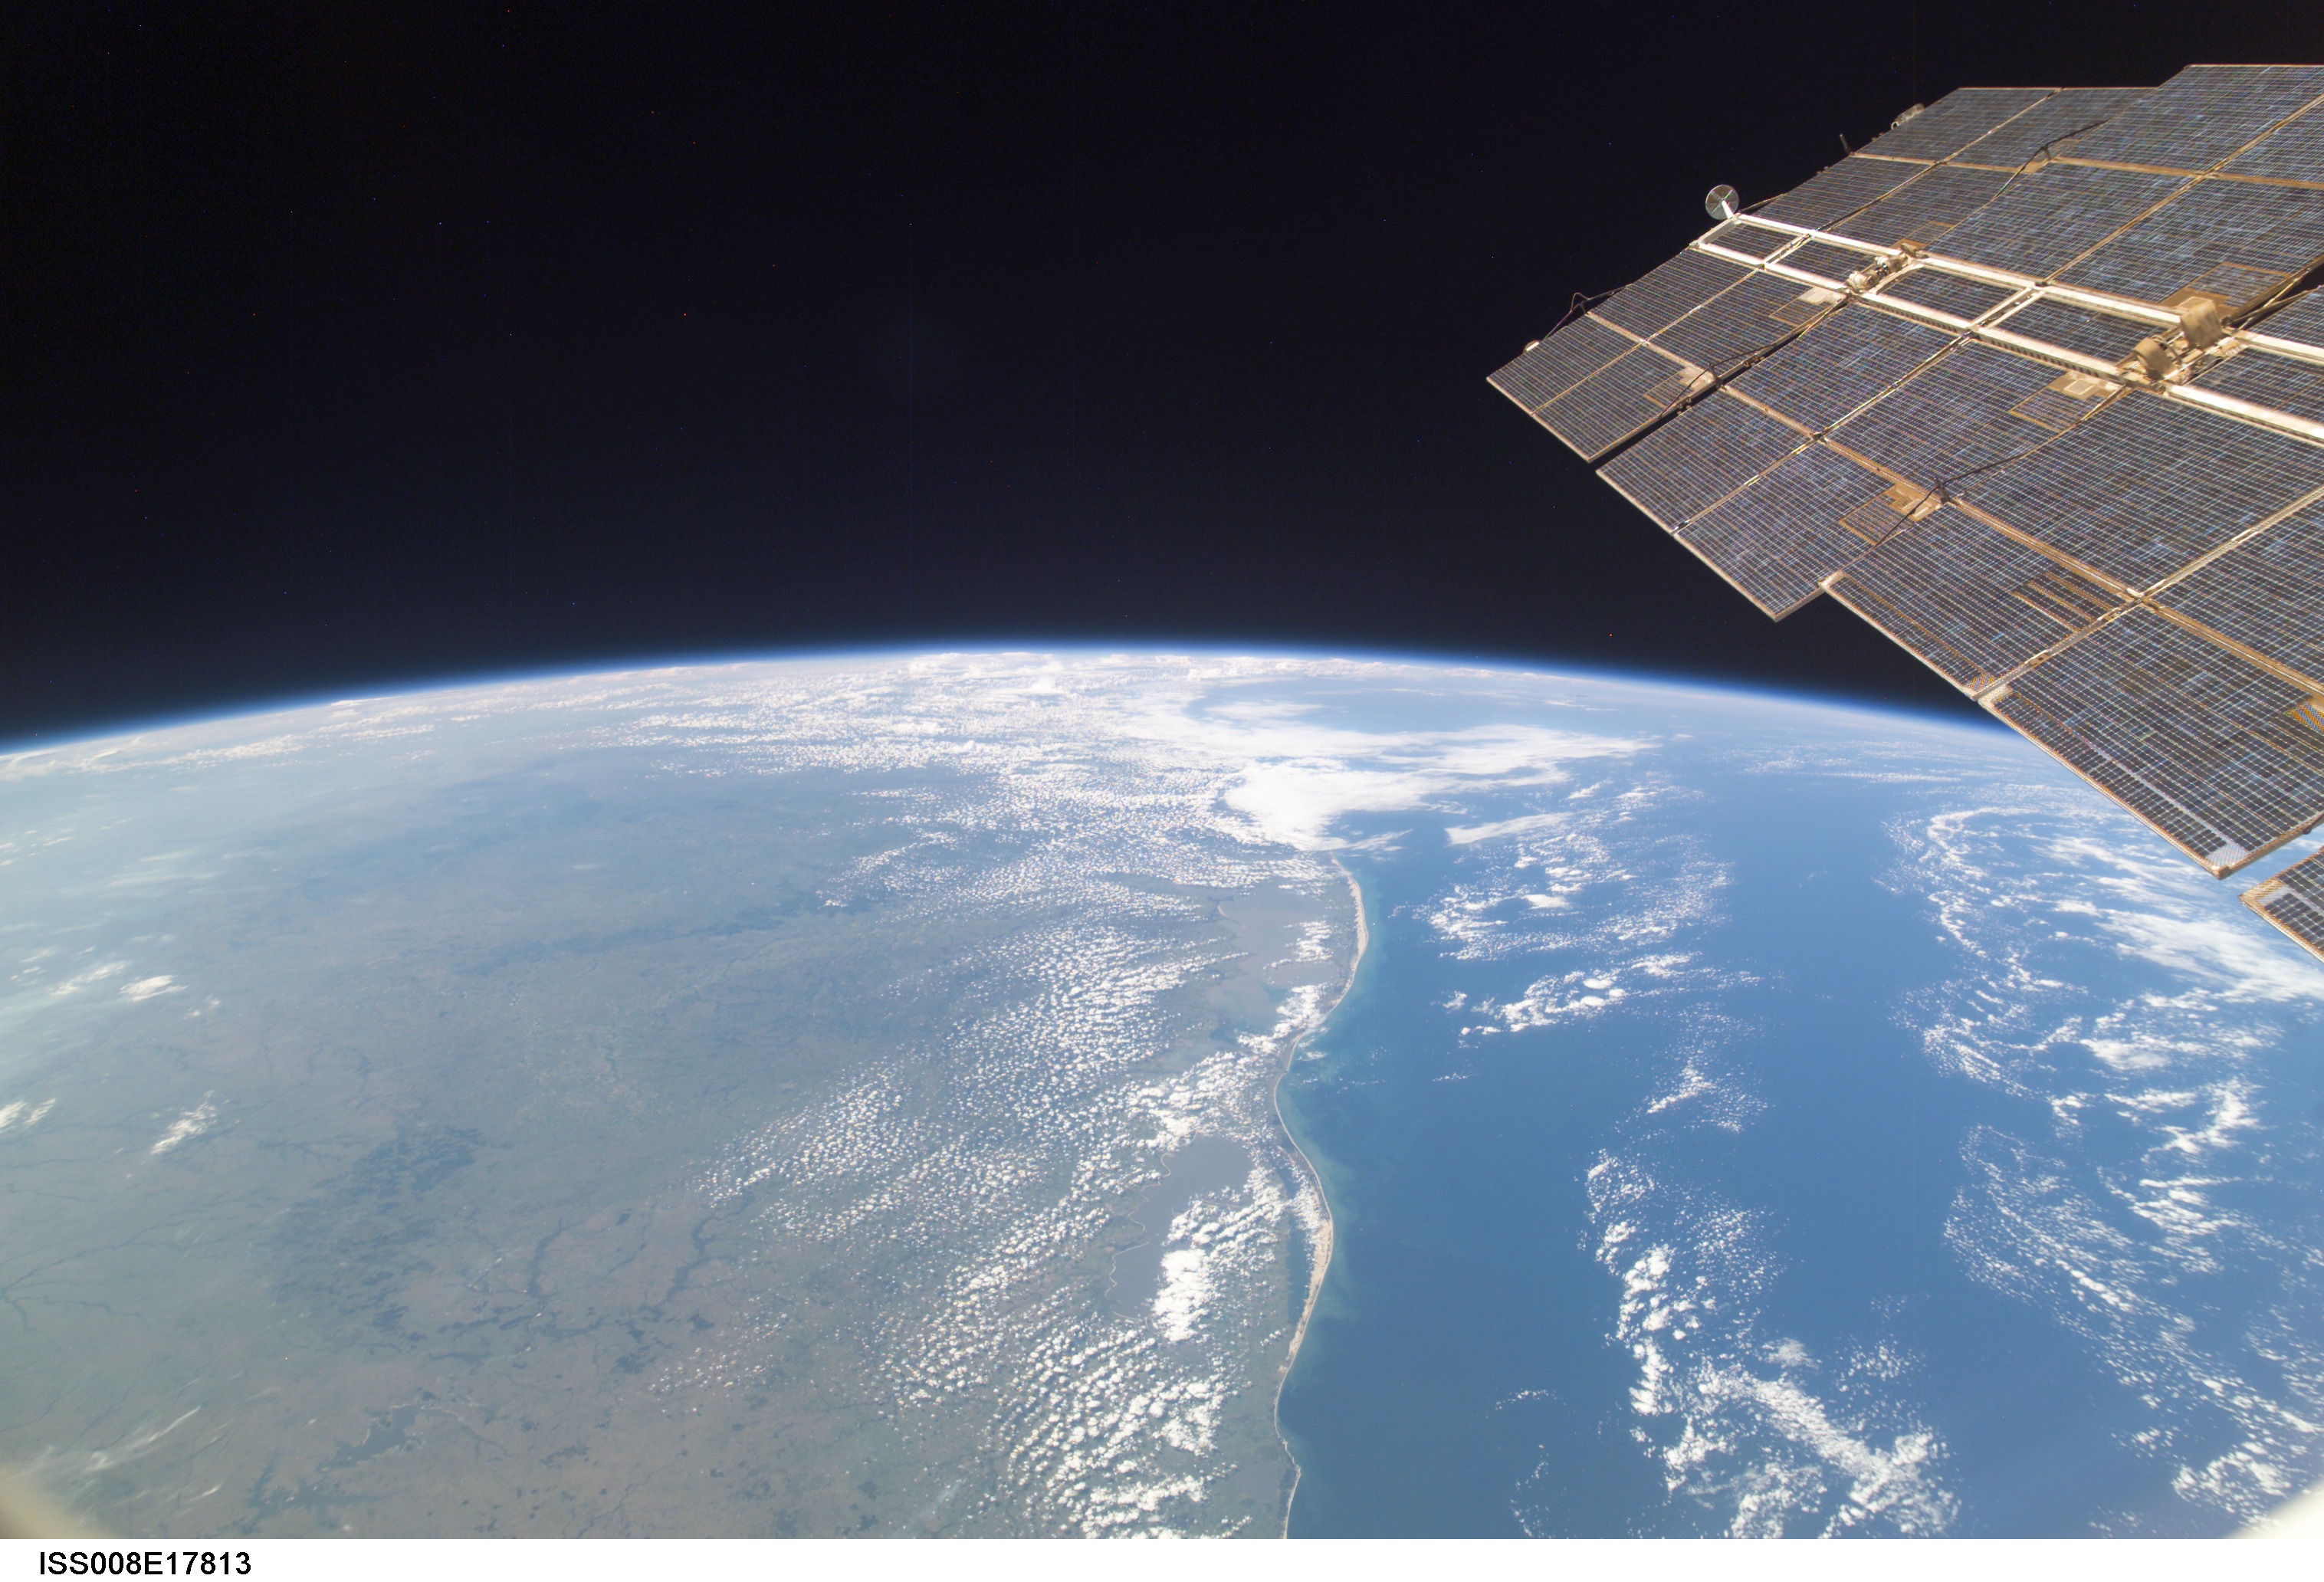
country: BRAZIL
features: L. MIRIM, L. DOS PATOS, S. ATLANTIC O., ATMOSPHERIC LIMB
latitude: -32.0
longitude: -52.5
